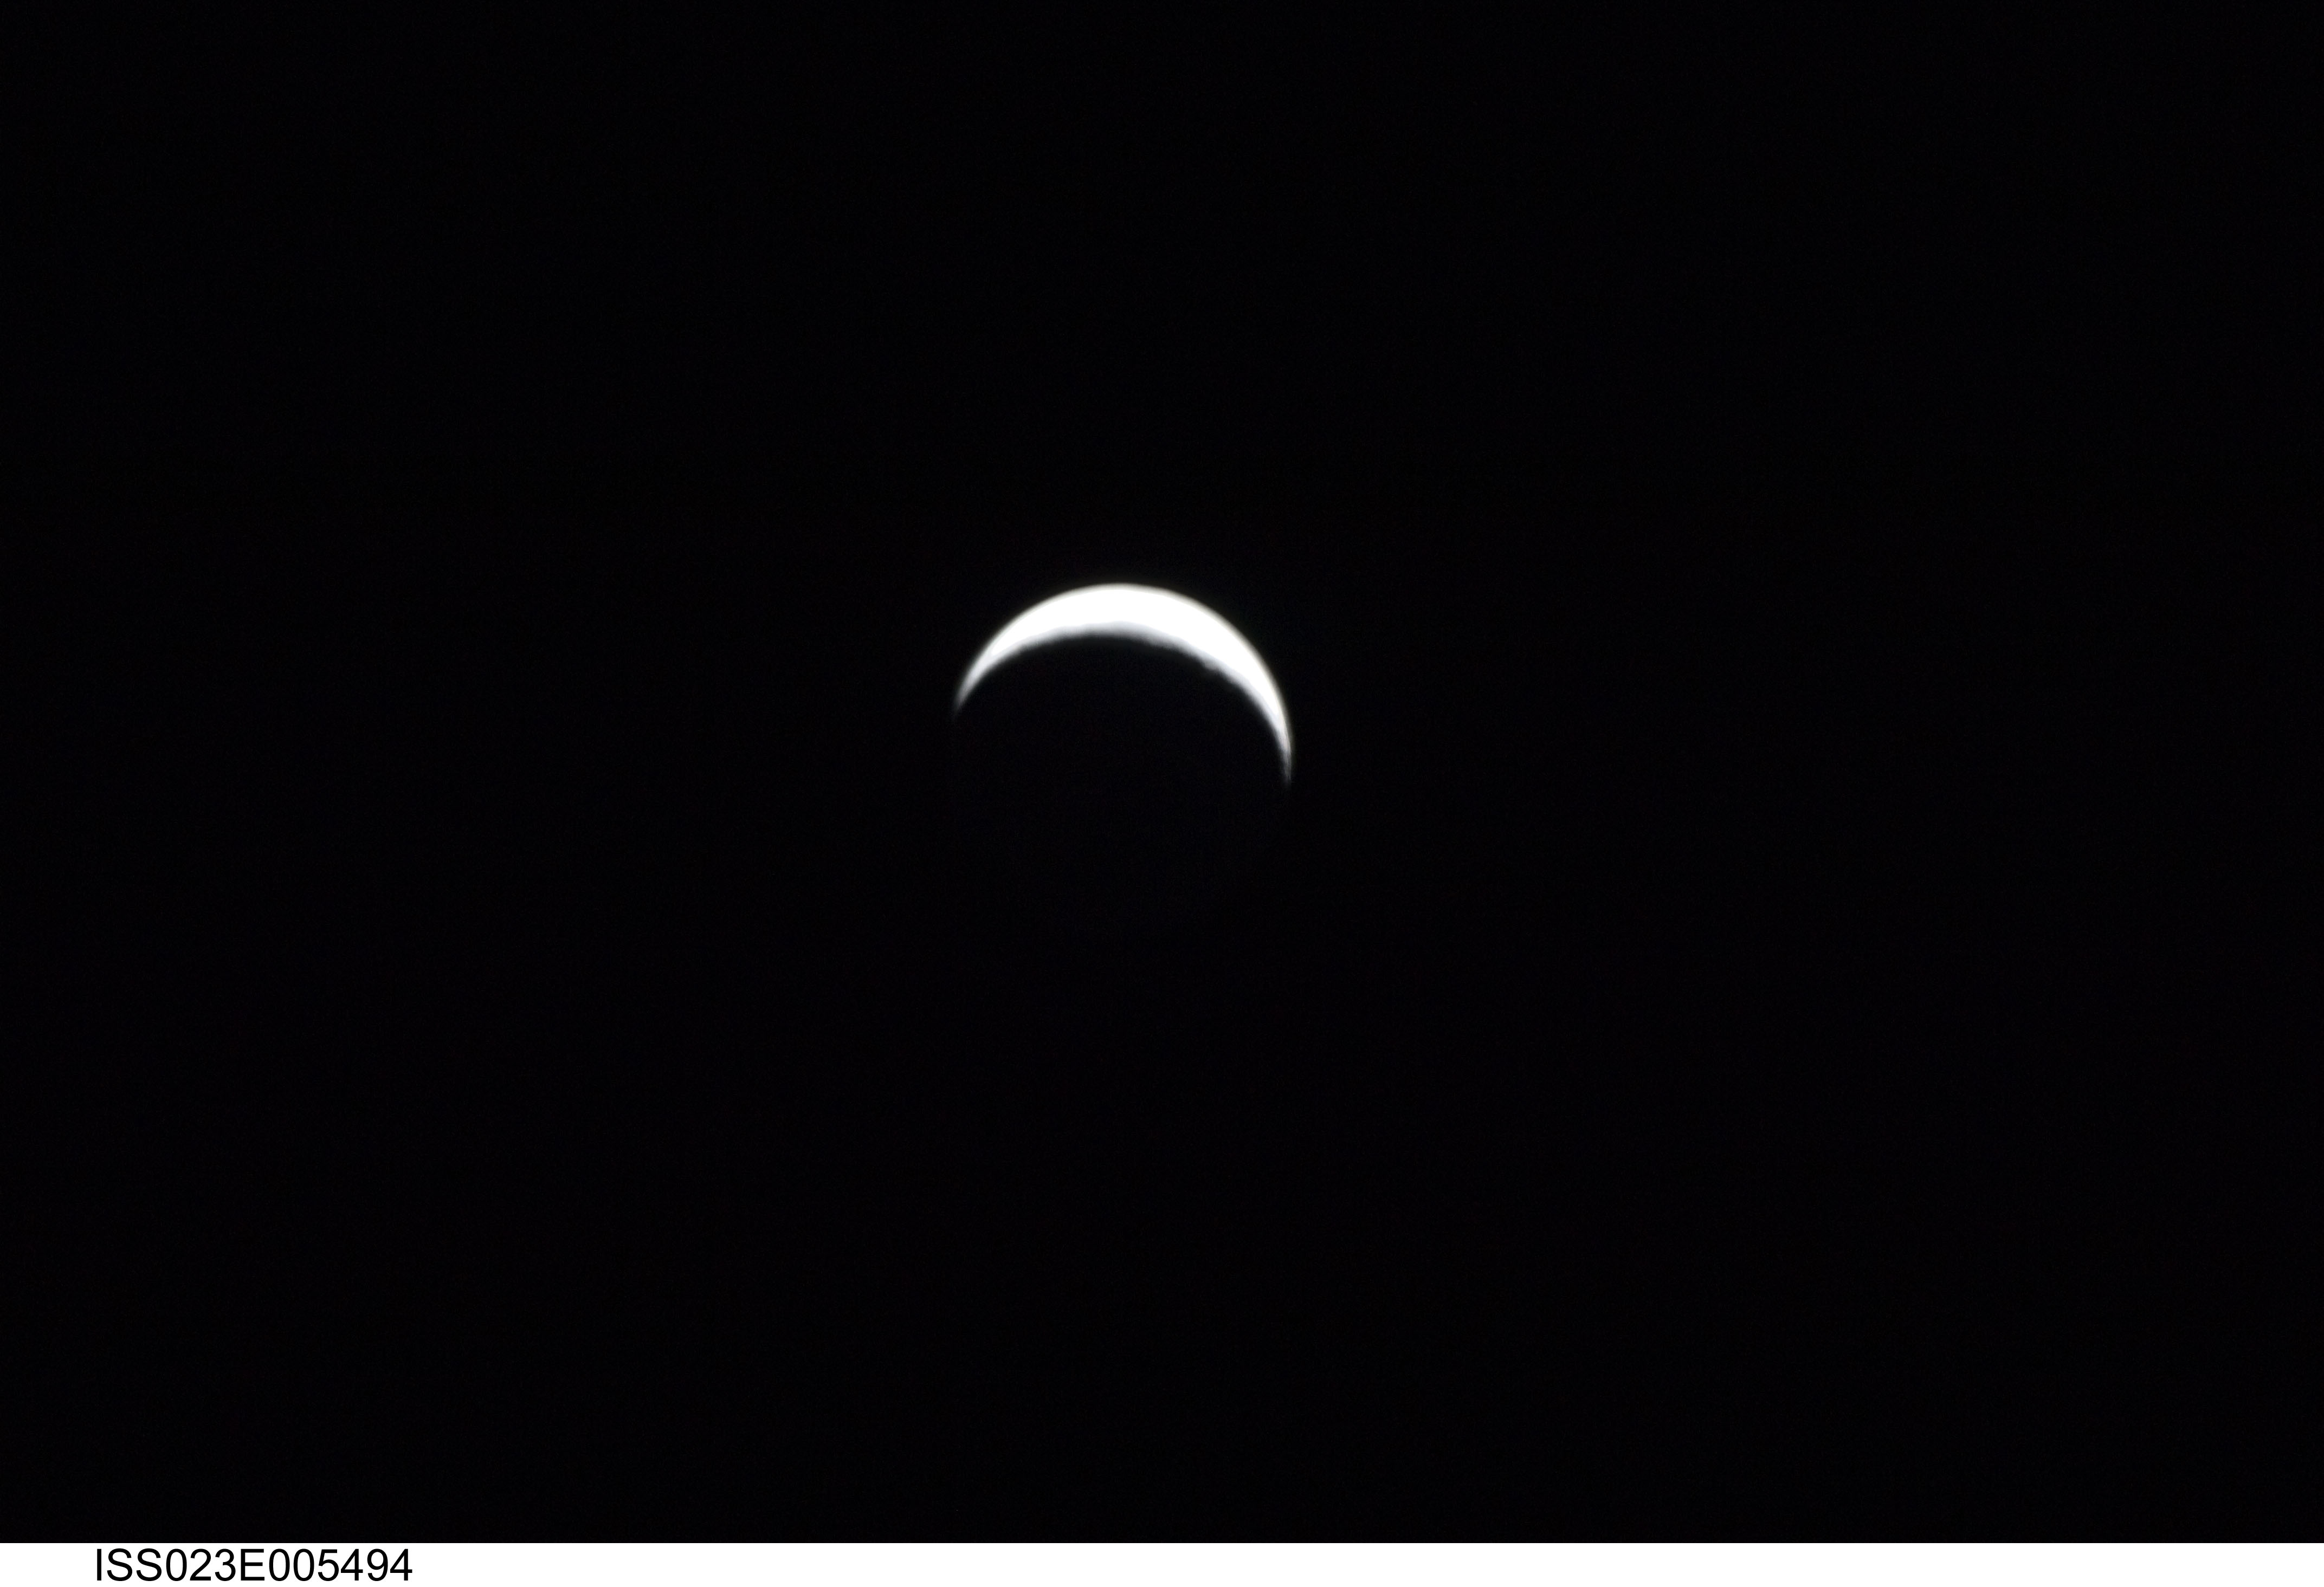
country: ASIA
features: PAN-CRESCENT MOON WAXING, SOFT
